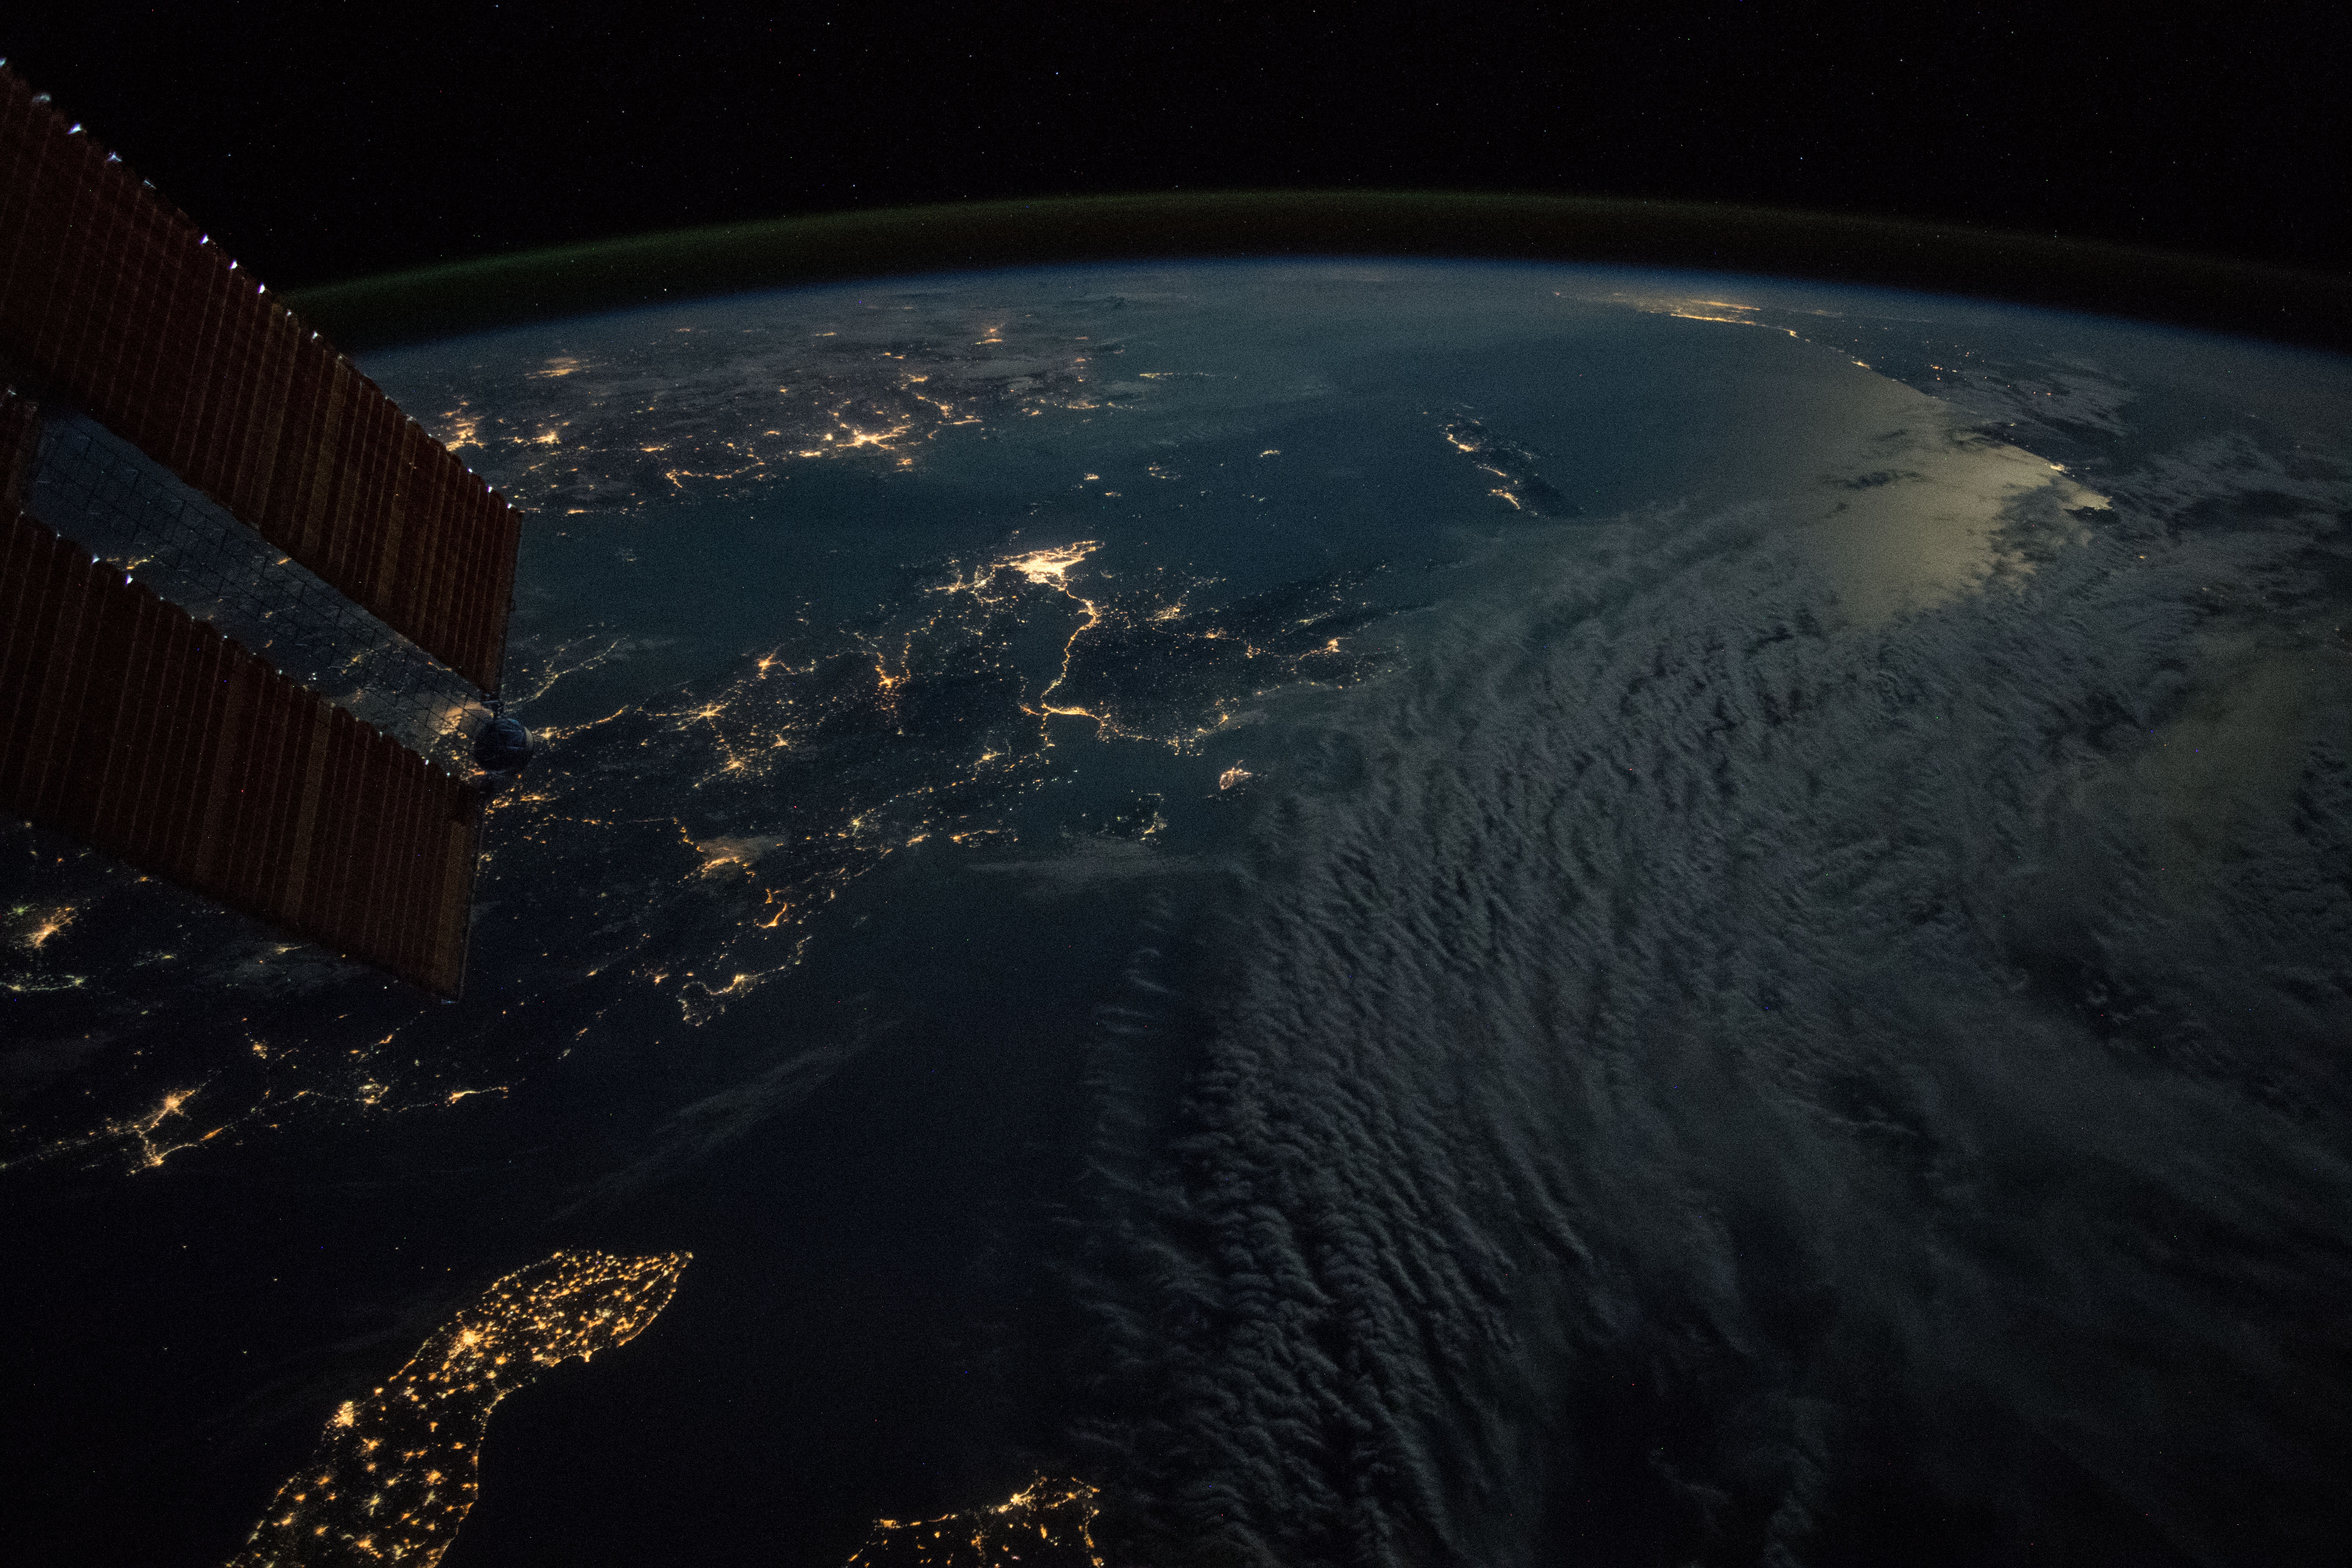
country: GREECE
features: ZAKINTHOS CITY, IONIAN SEA, IONIAN ISLANDS, POTRI ISLAND, KYPARISSIA CITY, KALAMATA CITY, ATHENS CITY
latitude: 37.7
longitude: 20.8
